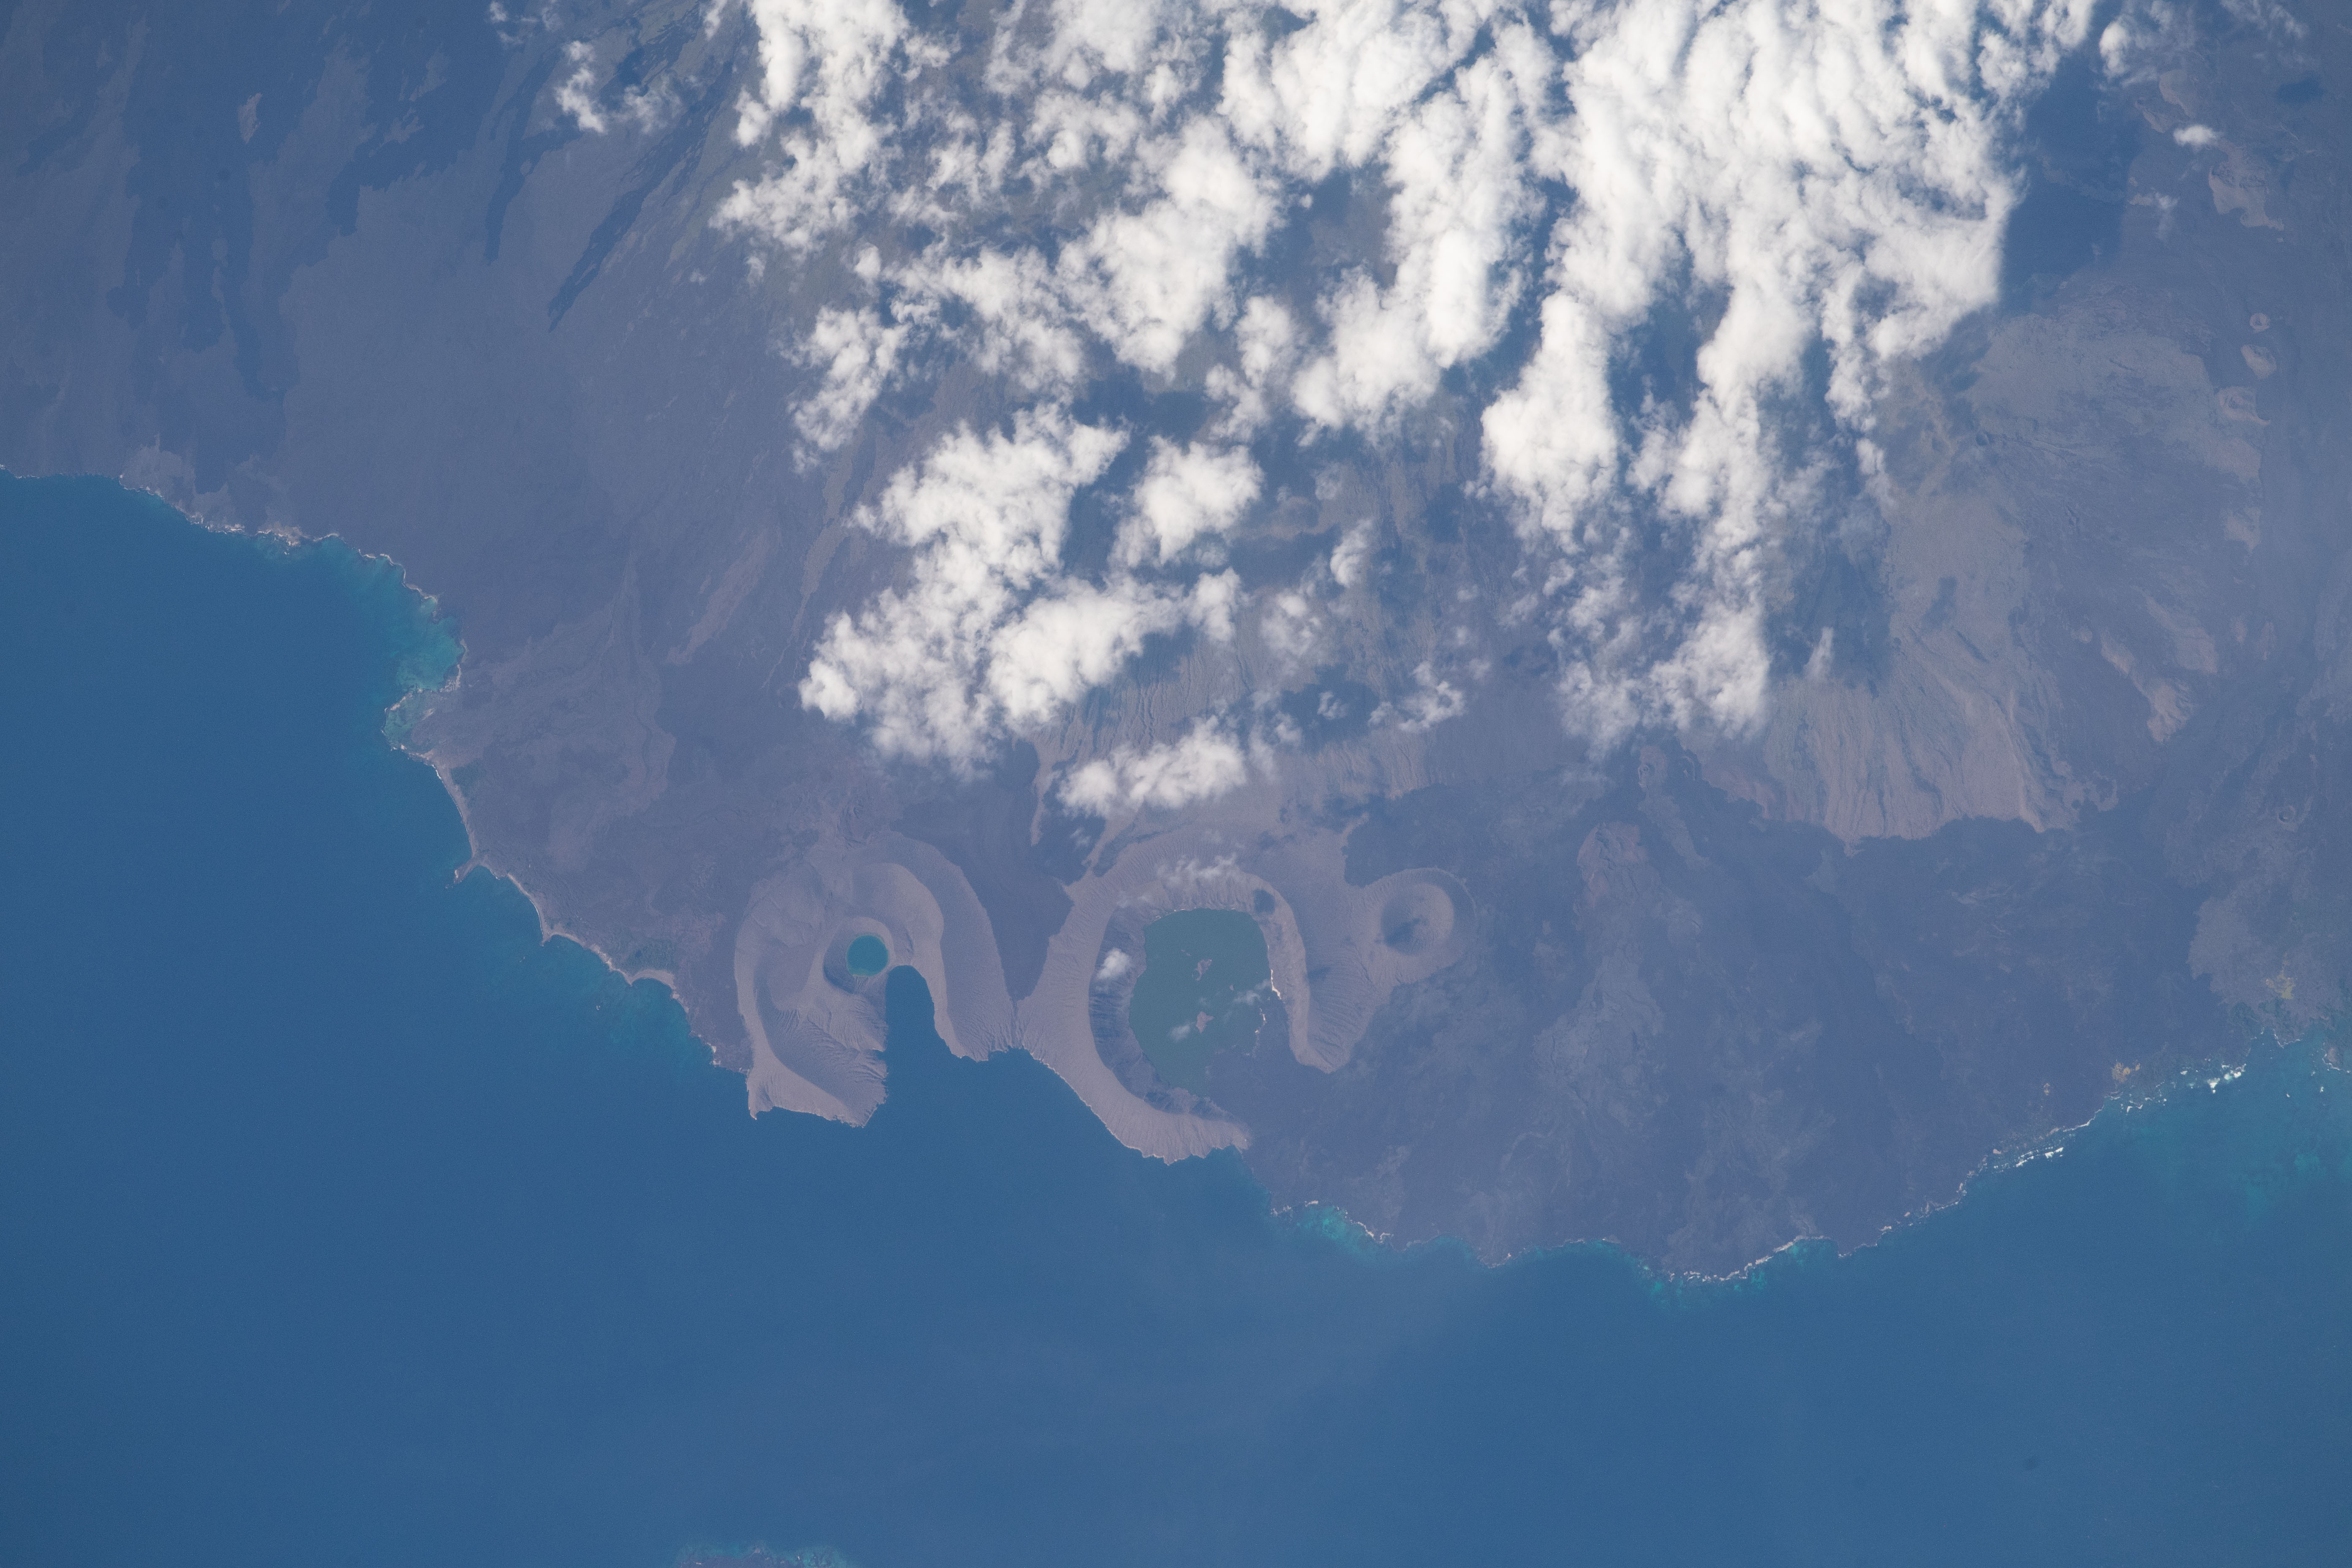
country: GALAPAGOS ISLANDS
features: VOLCAN WOLF, ISABELA ISLAND, FERNANDINA ISLAND, SANTIAGO ISLAND
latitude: -0.3
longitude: -91.3
